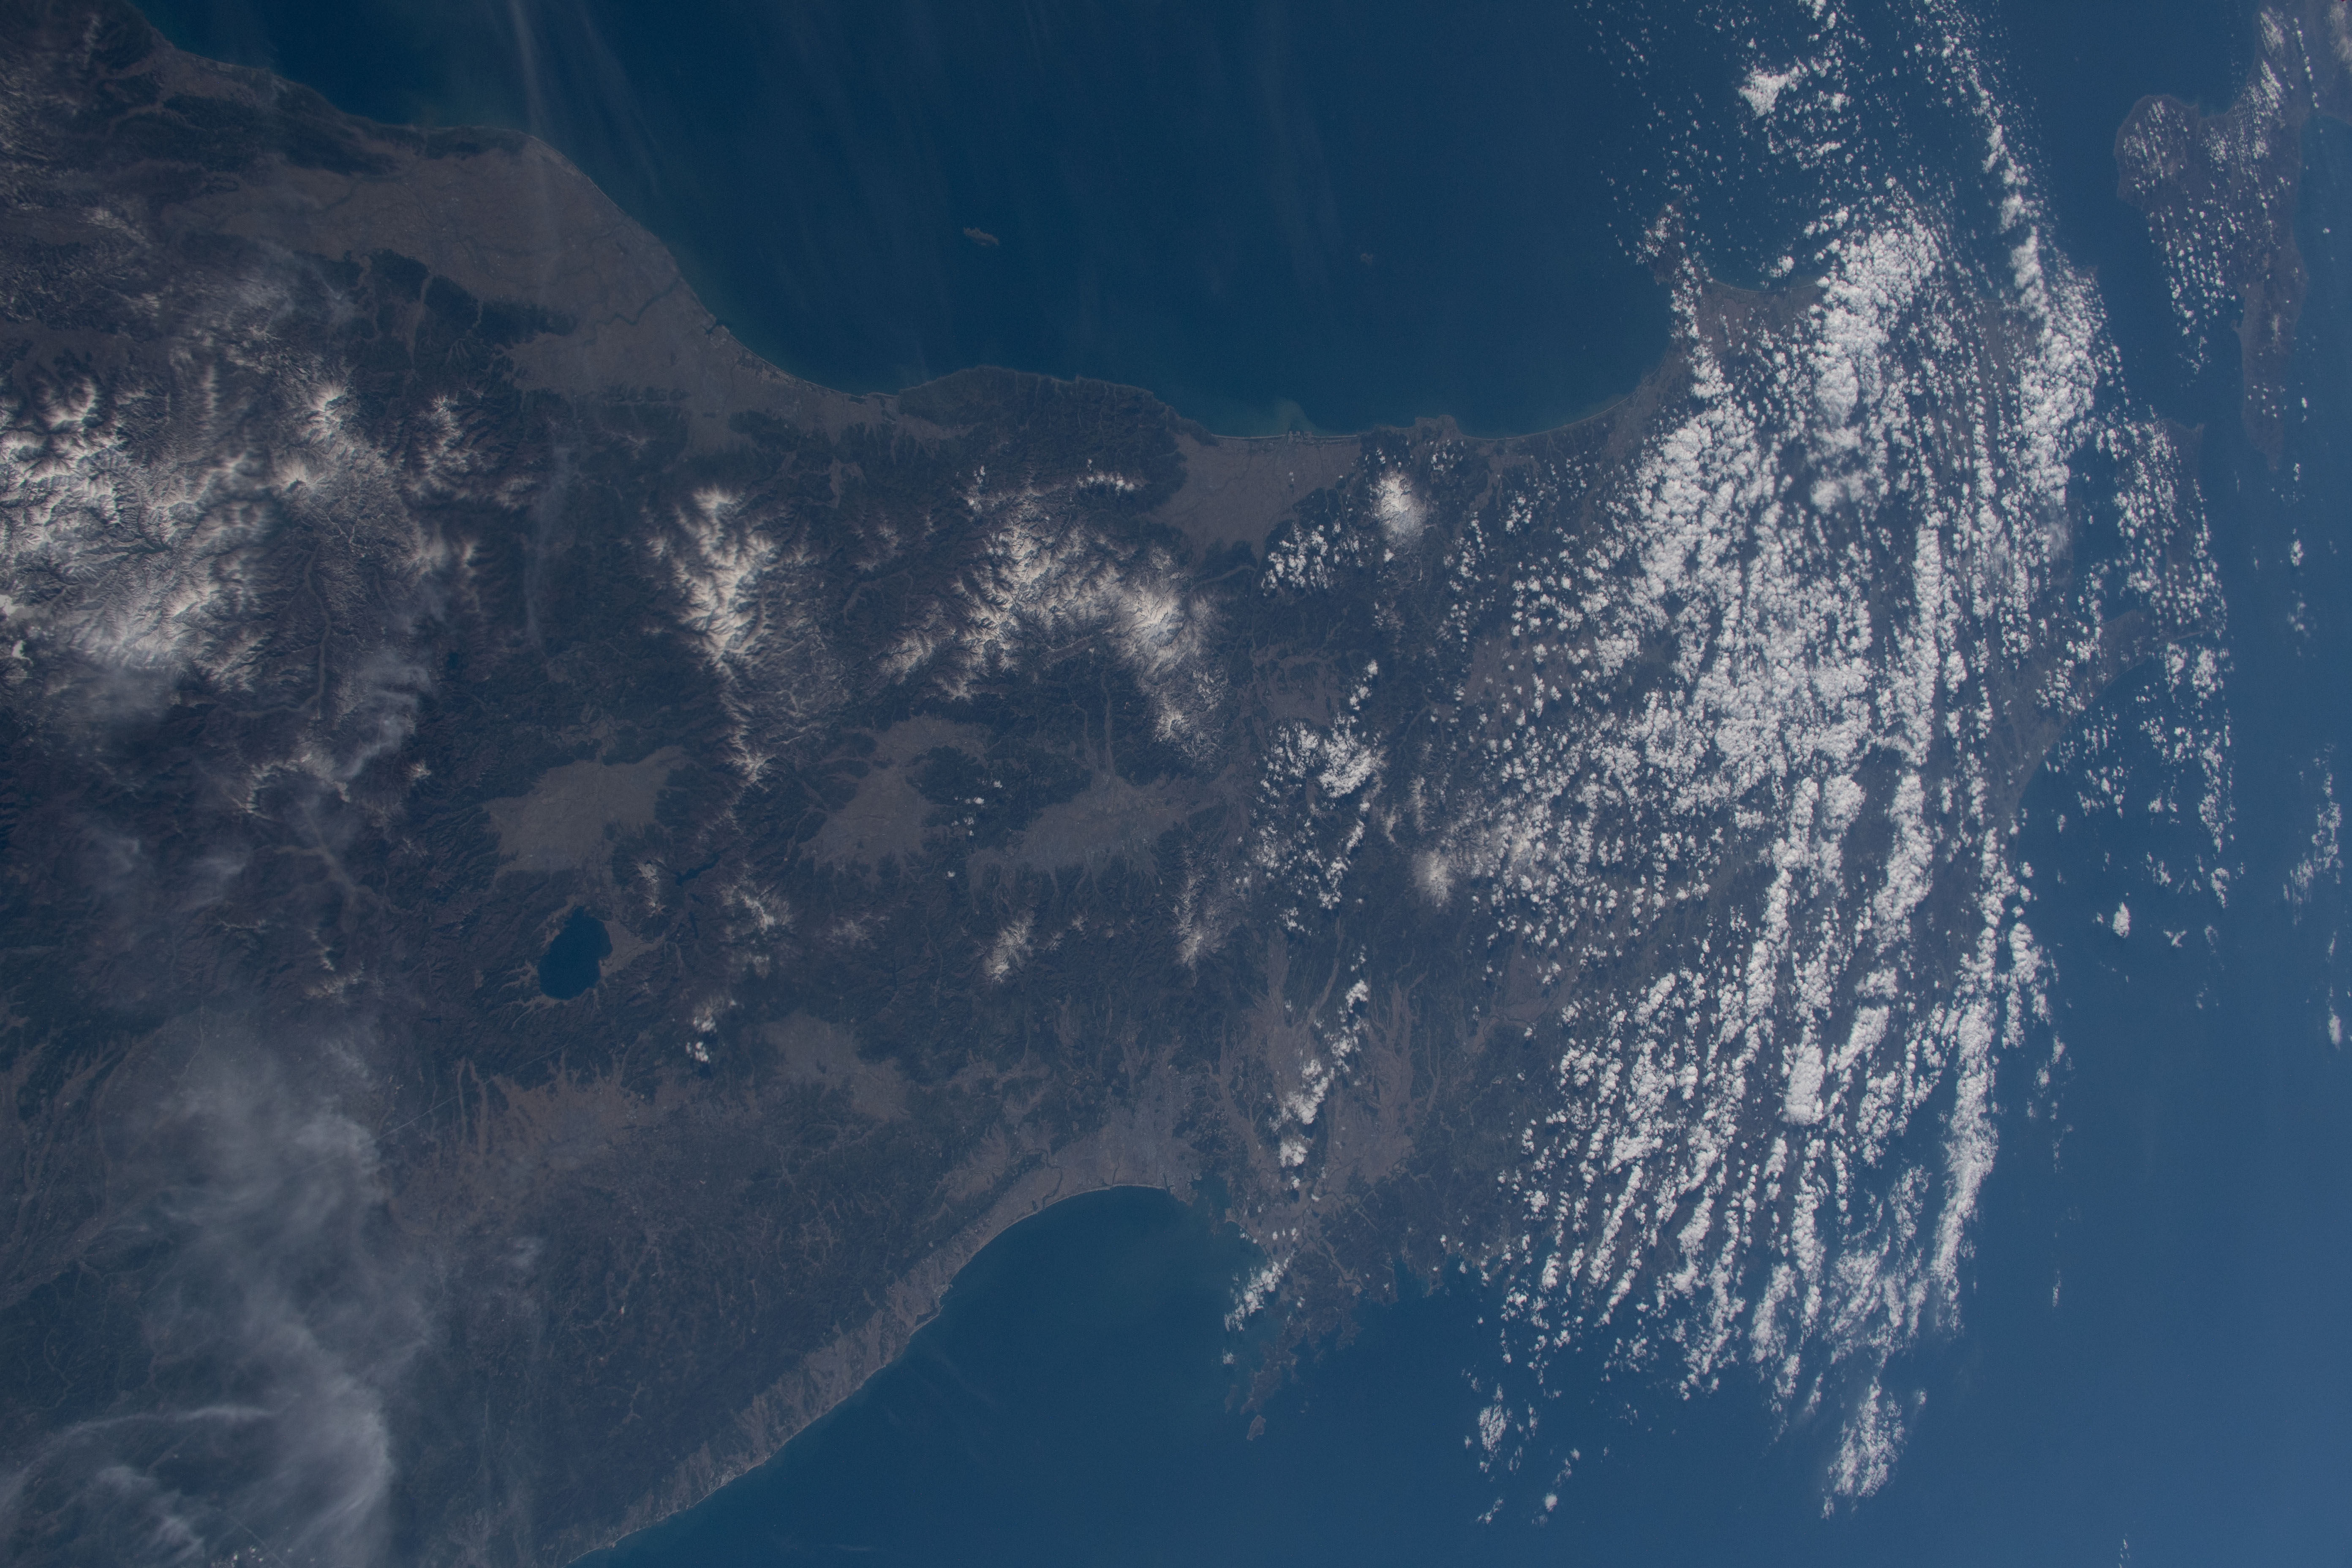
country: JAPAN
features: LAKE INAWASHIRO, SENDAI, SAKATA, FUKUSHIMA
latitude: 38.0
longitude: 139.5
